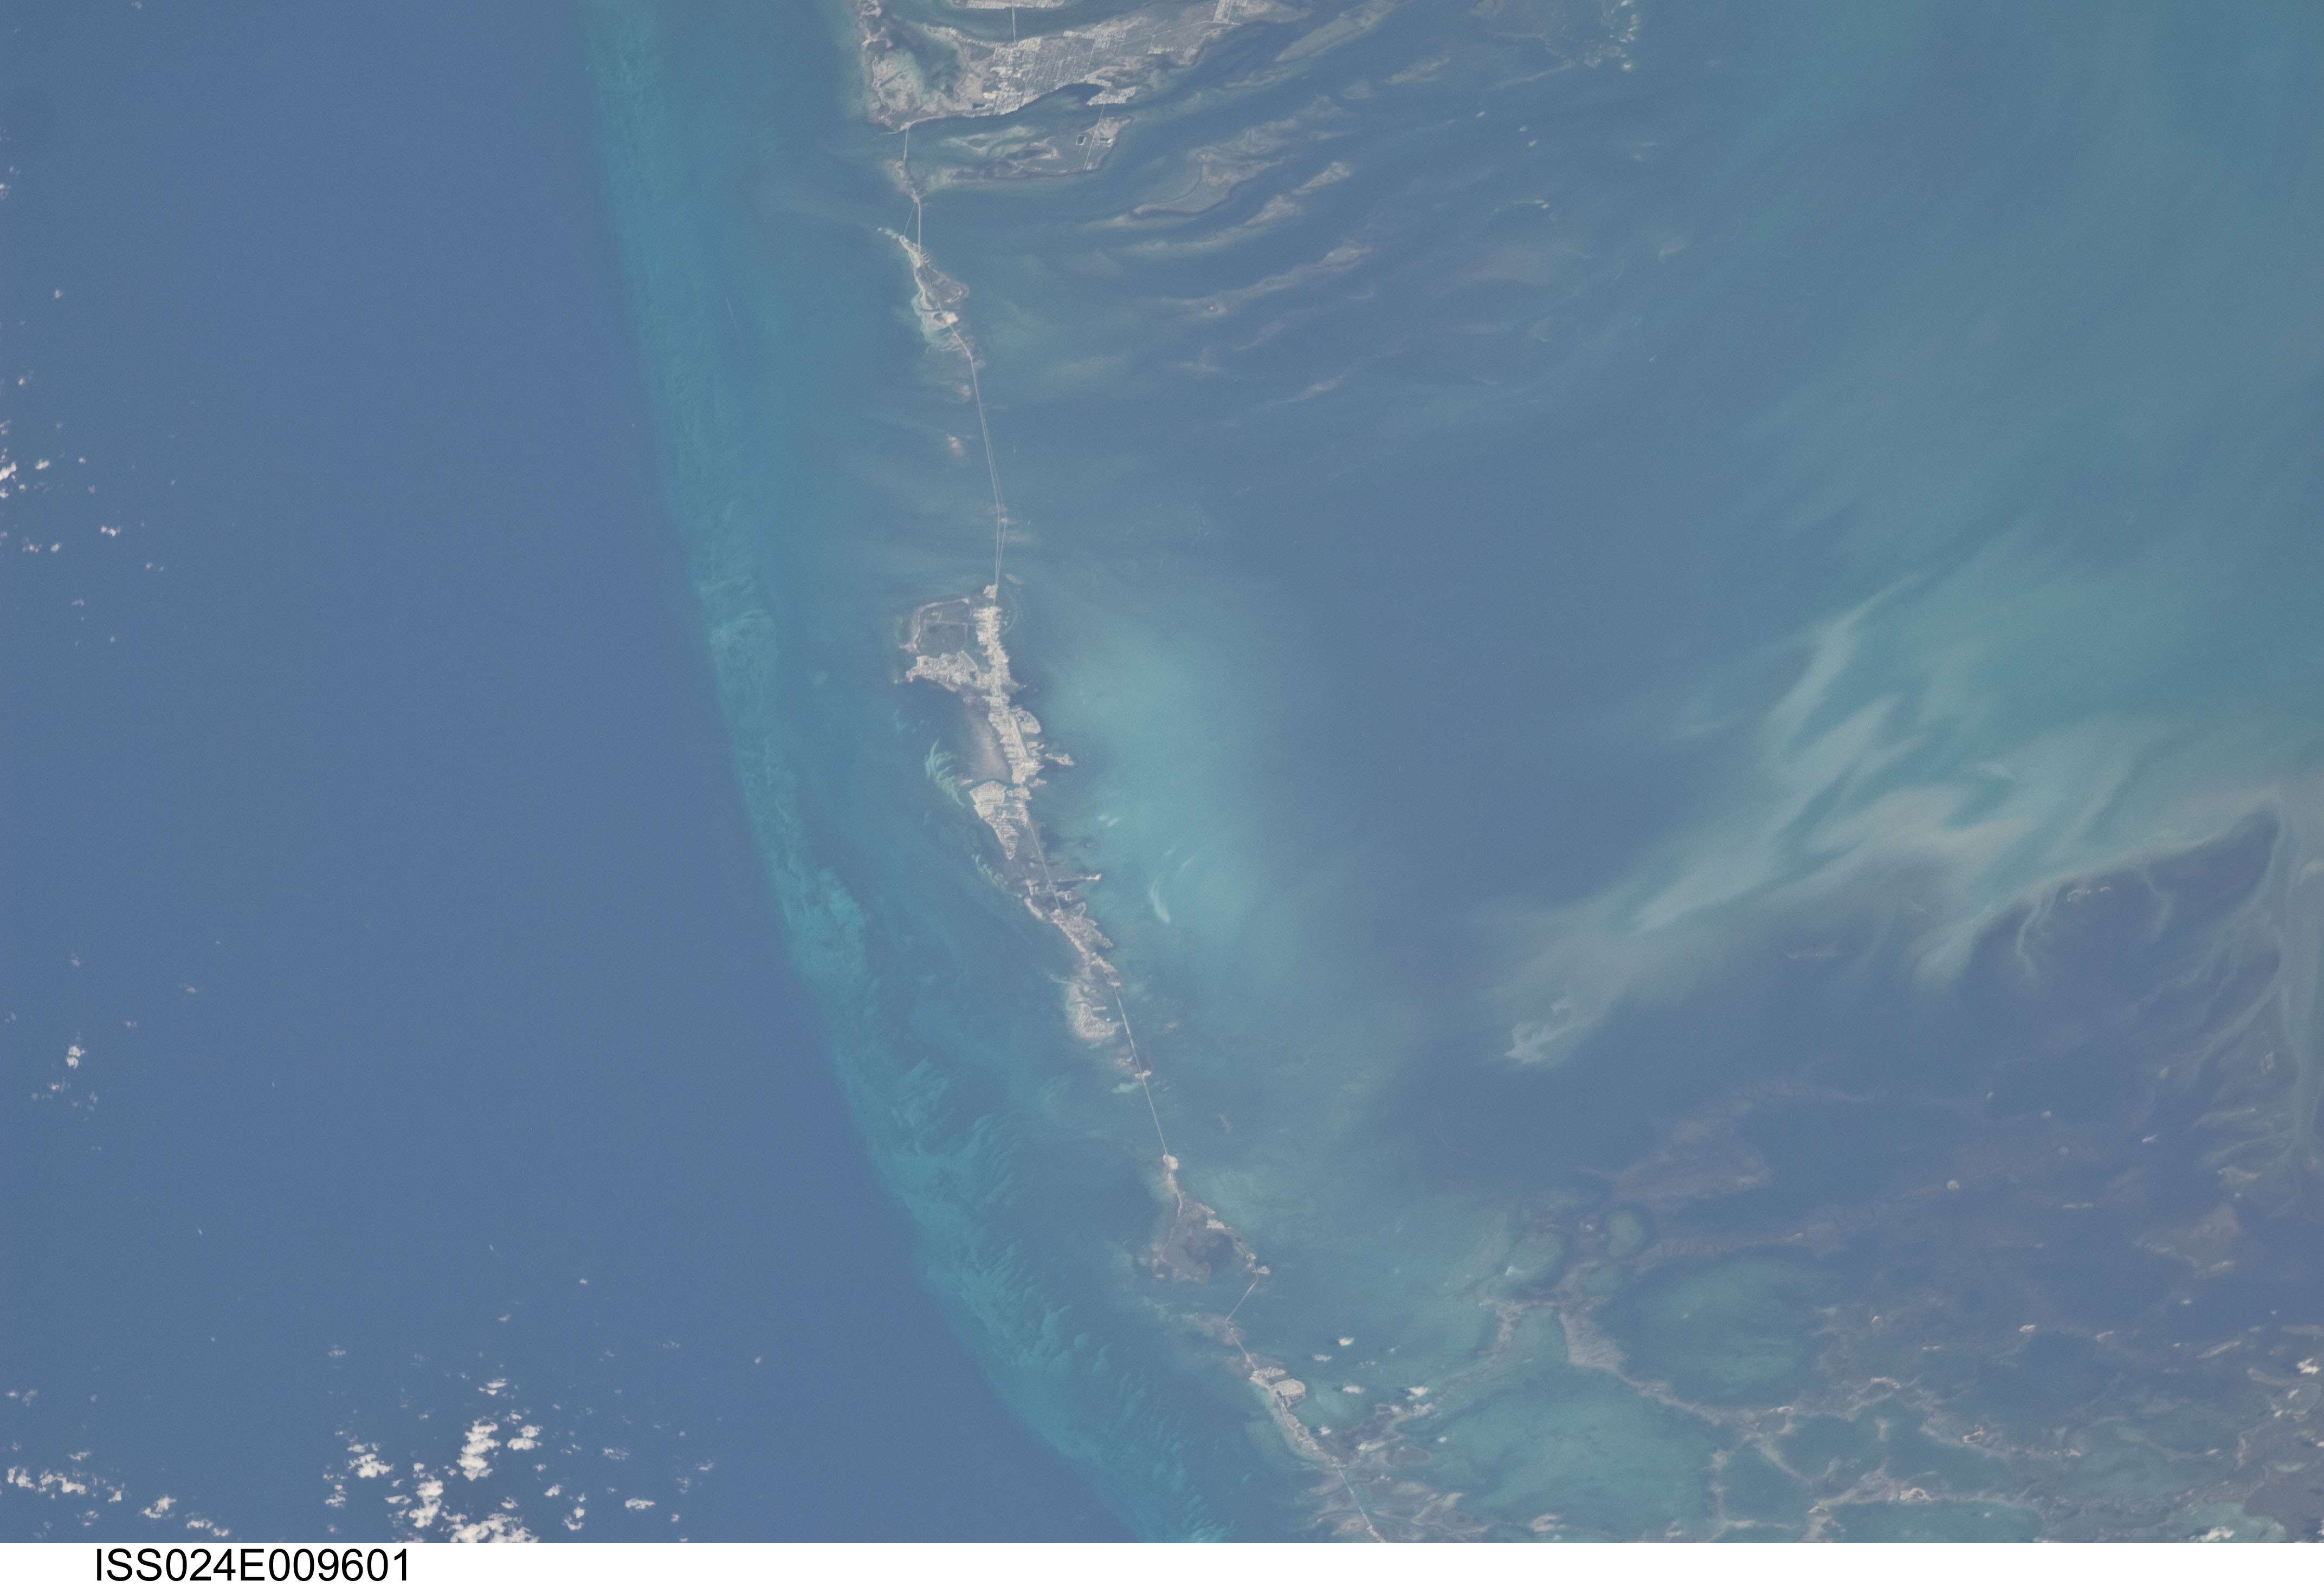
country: USA-FLORIDA
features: FLORIDA KEYS, REEF, MARATHON
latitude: 24.7
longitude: -81.1
